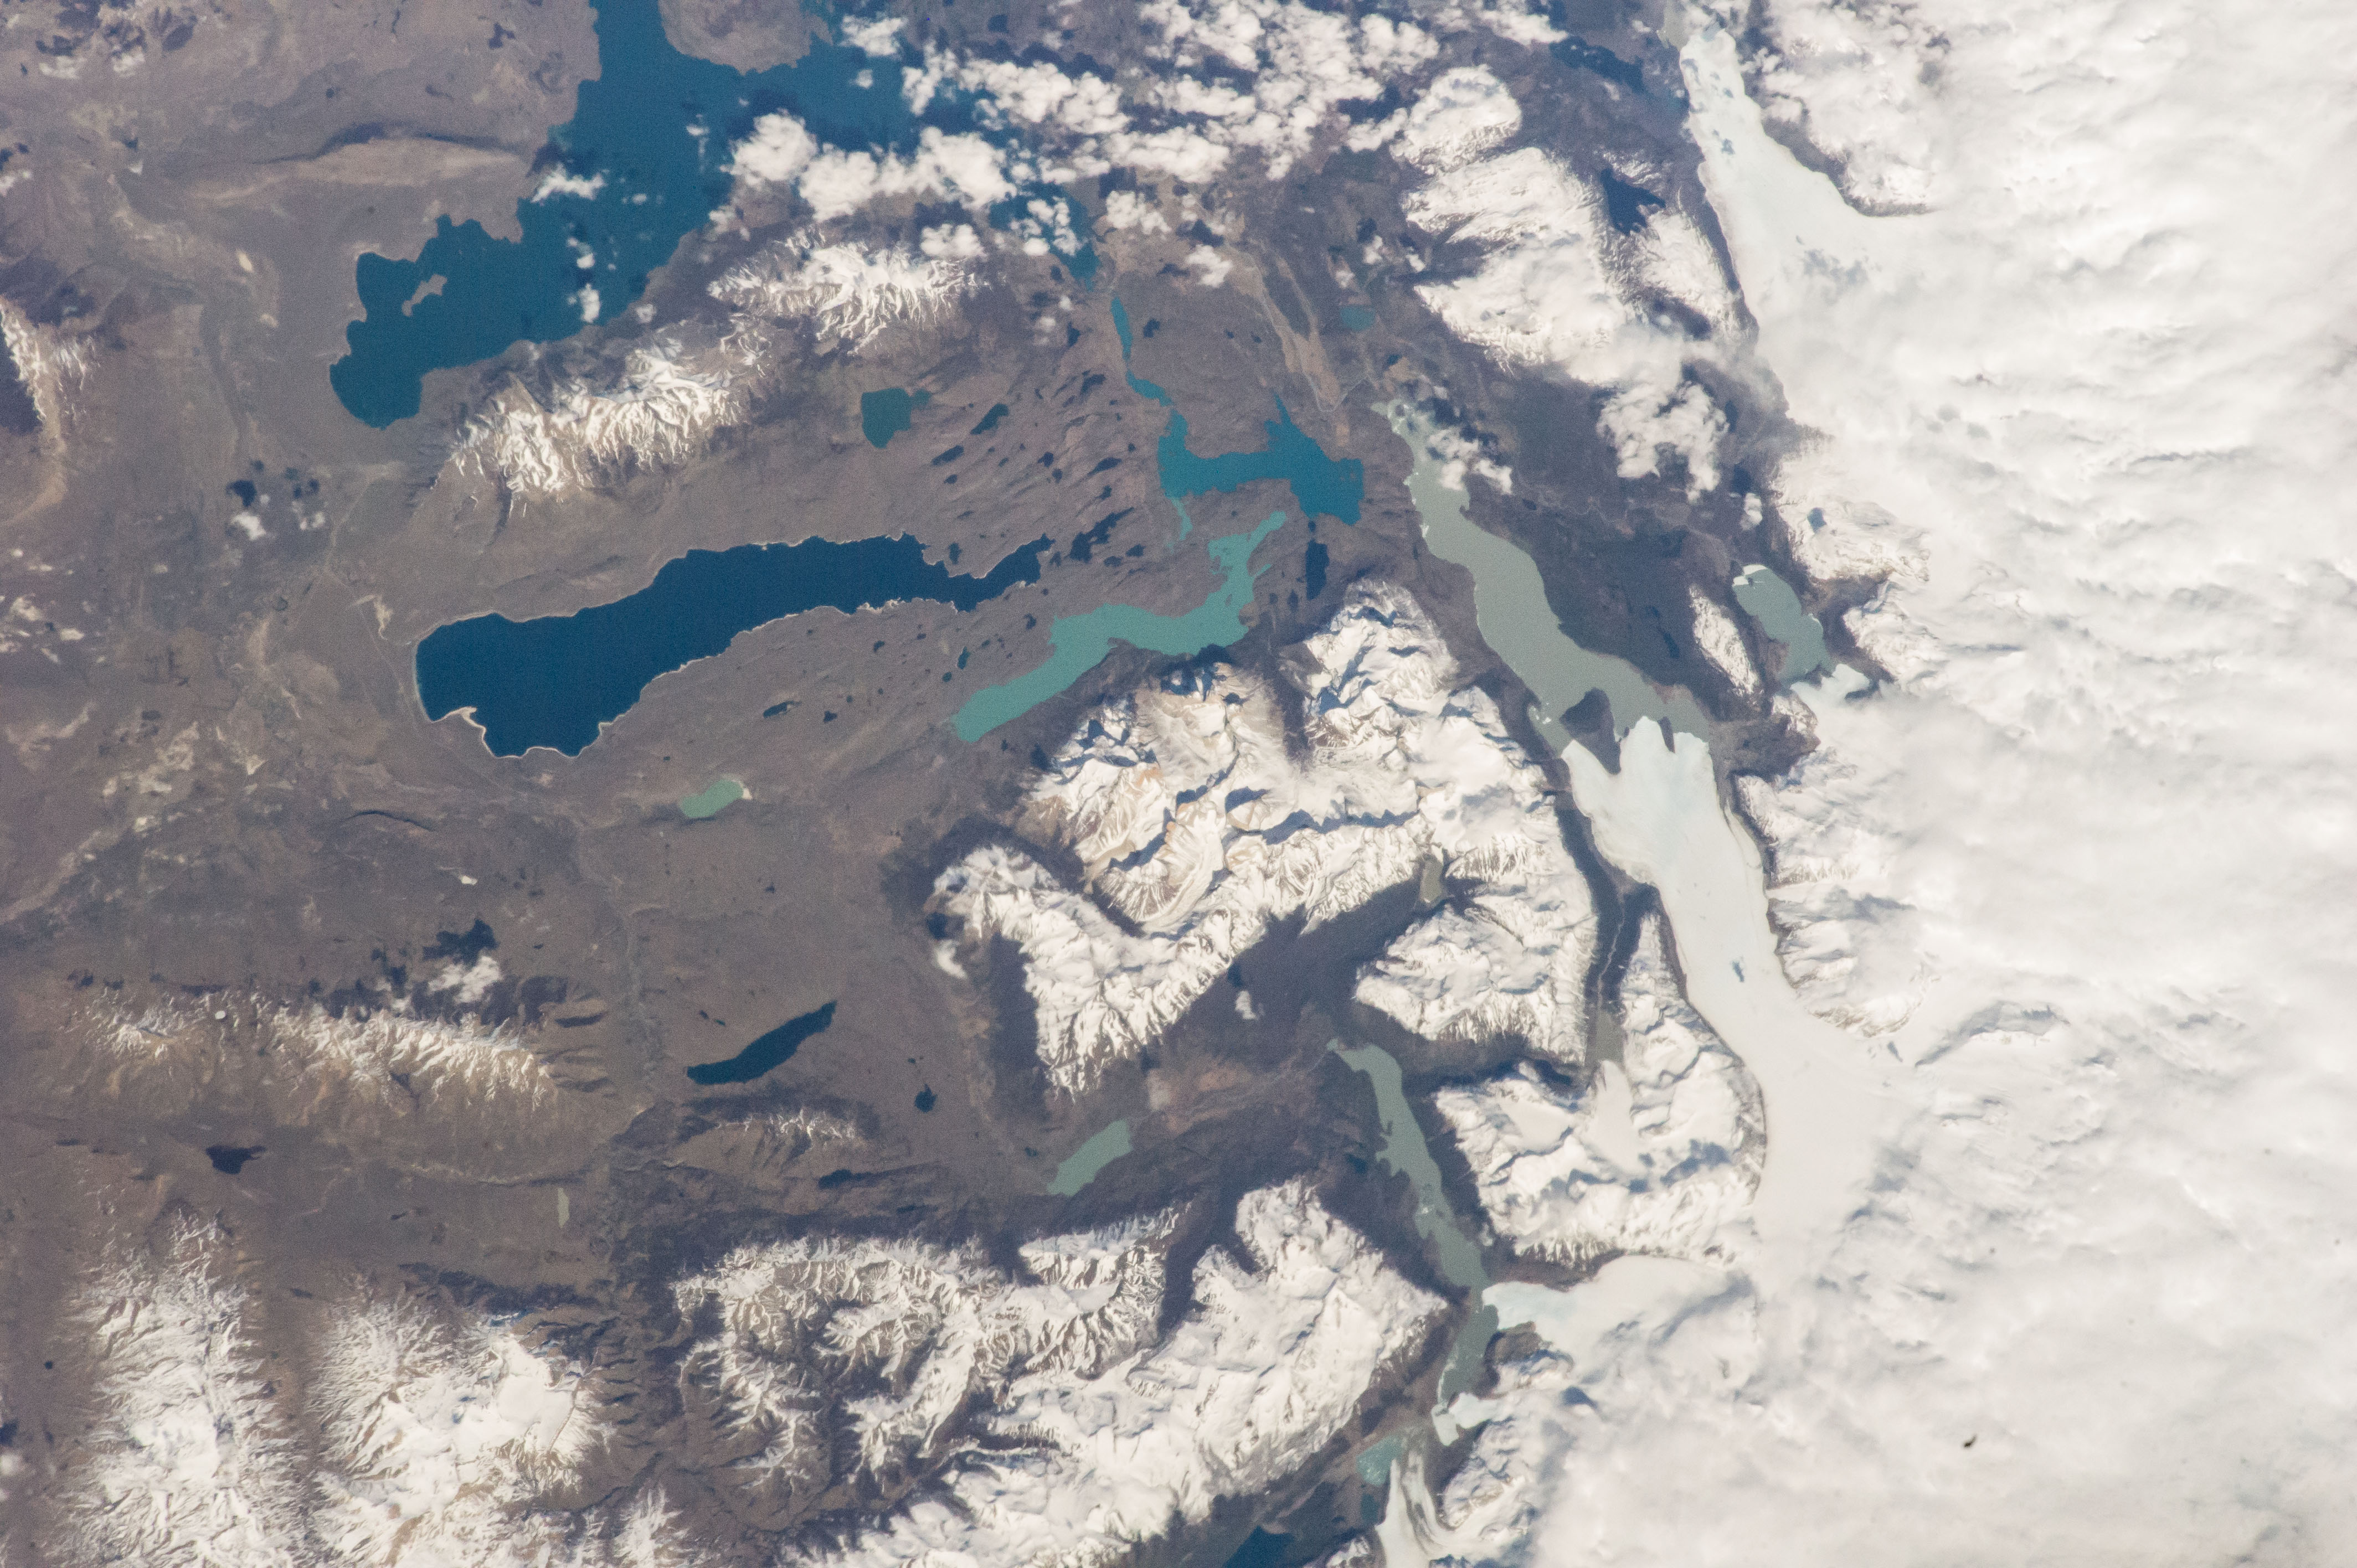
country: CHILE
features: LAGUNA AZUL,LAGO NORDENSKJOLD,TORRES DEL PAINE NATIONAL PARK,LAGO PEHOE,LAGO GREY,CHILE,LAKE SARMIENTO DE GA,LAGO AMARGA,LAGO PINGO
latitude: -51.0
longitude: -73.0
